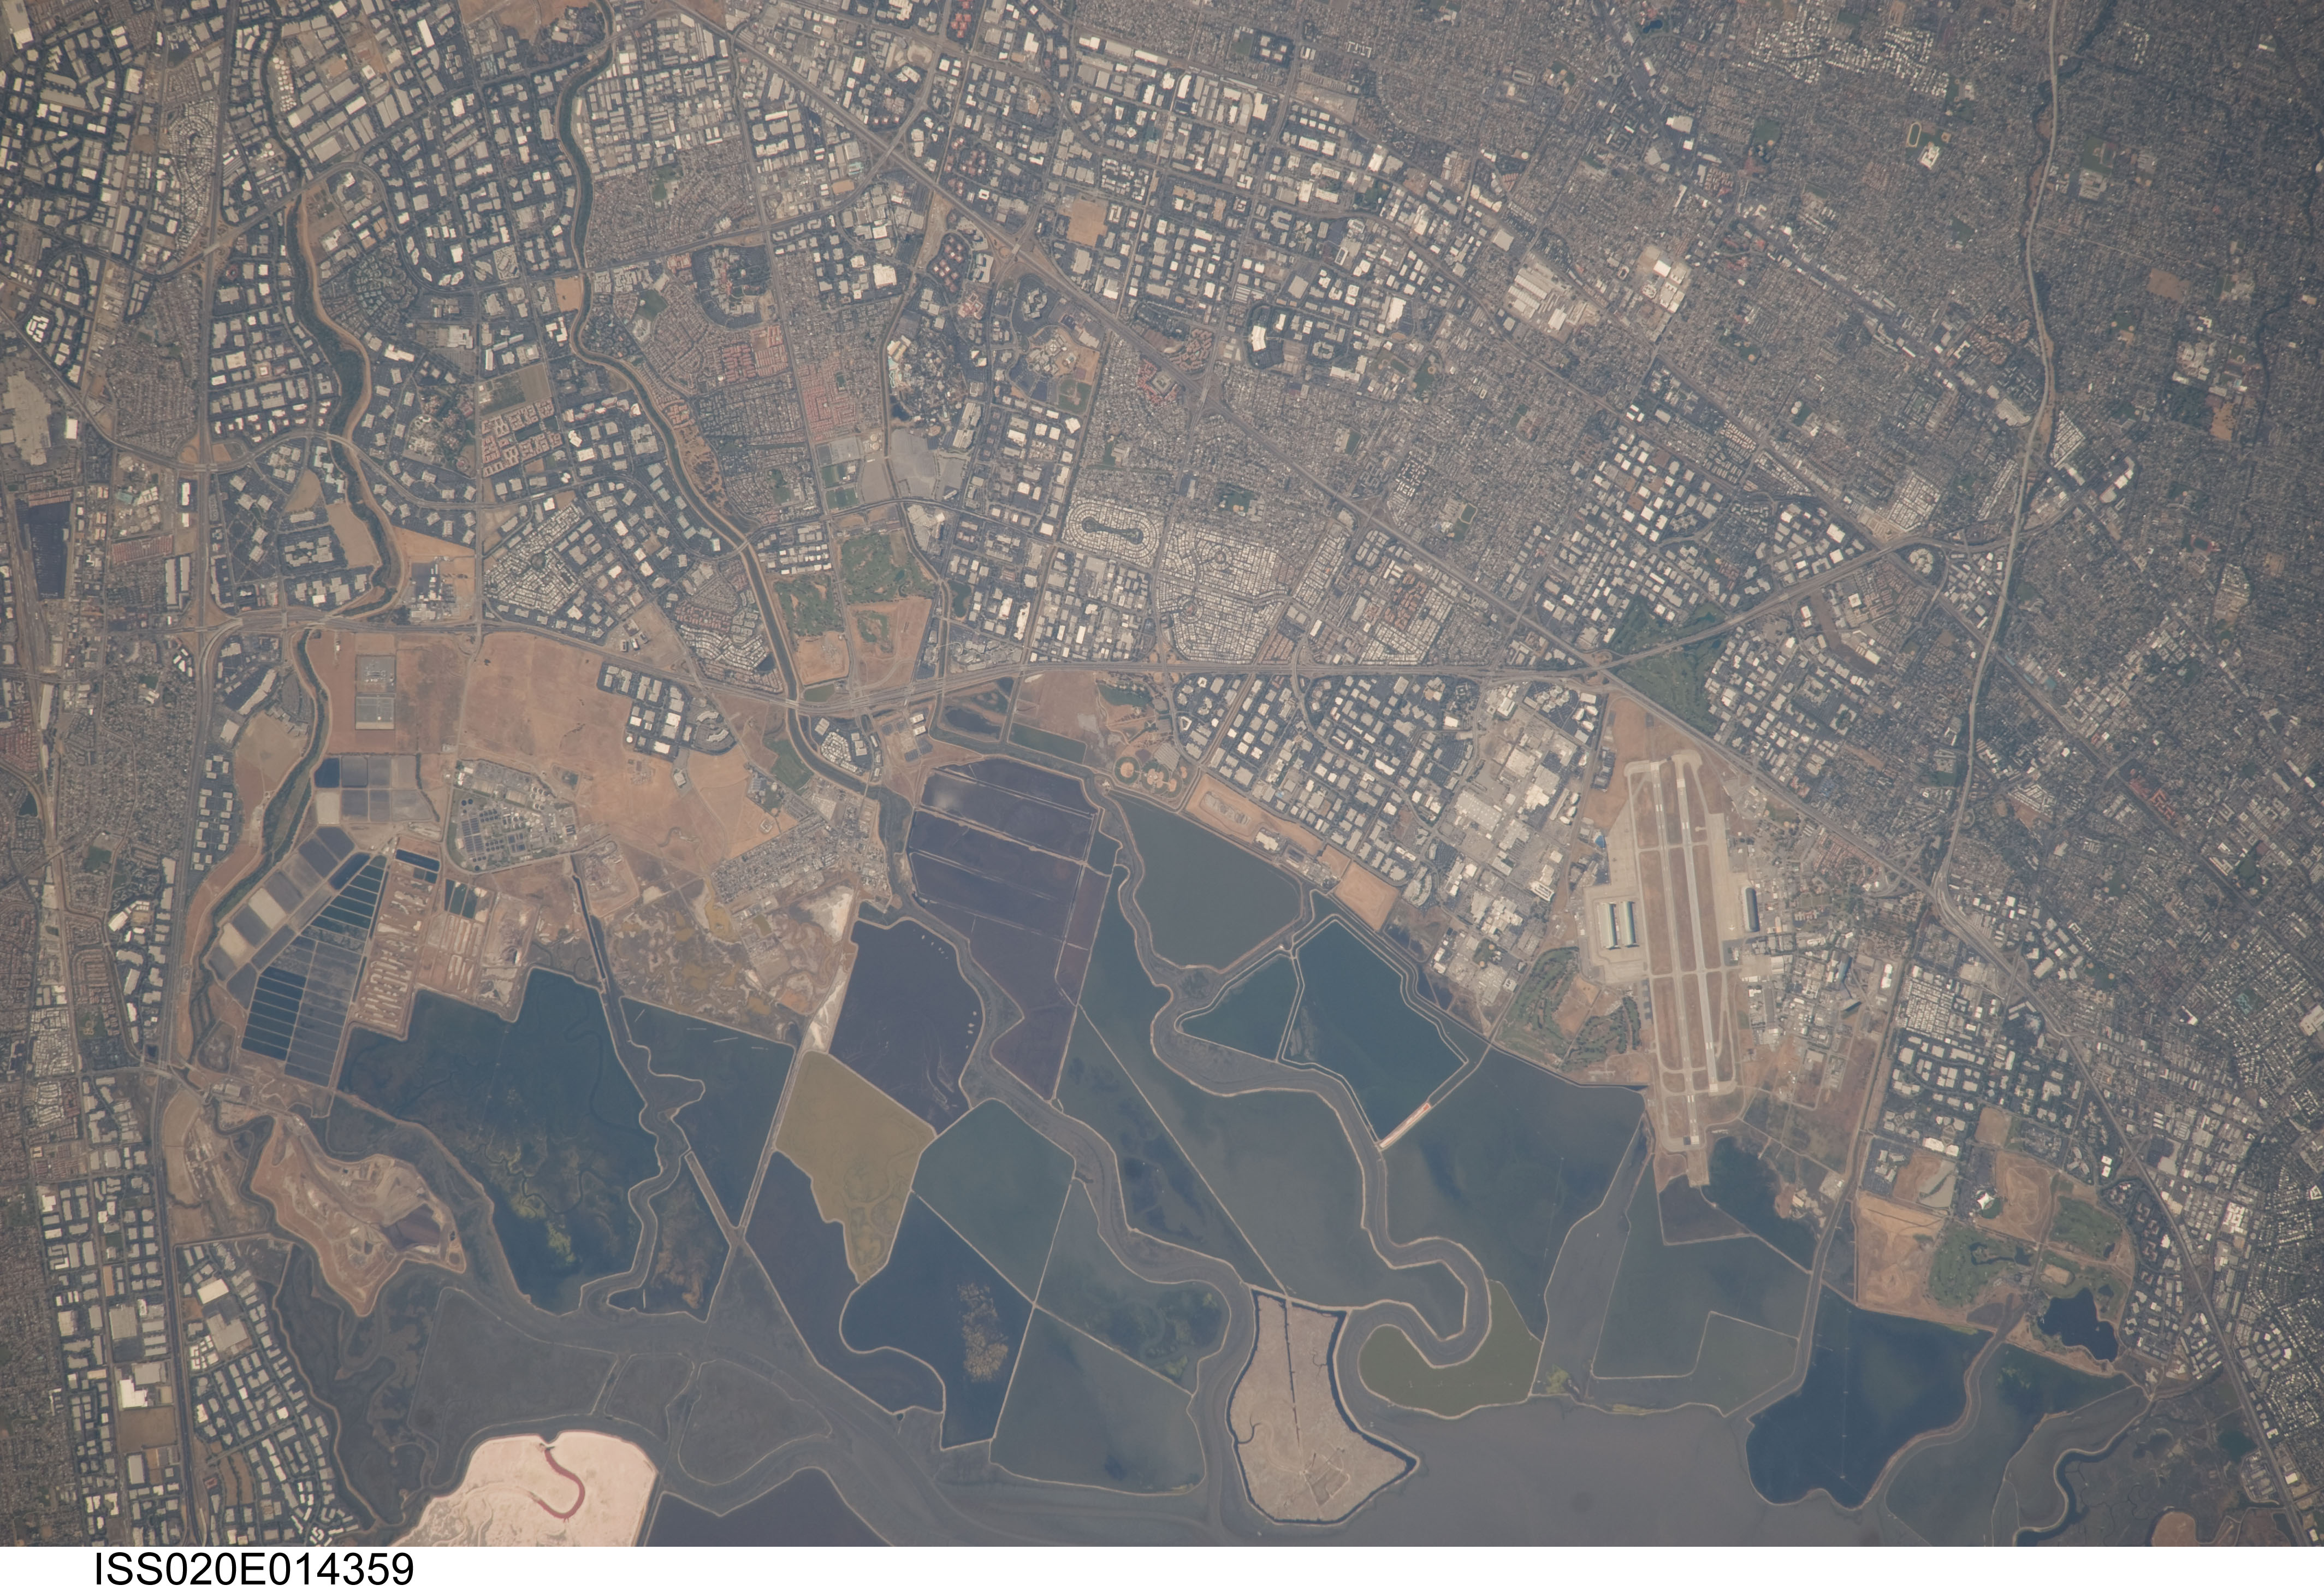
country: USA-CALIFORNIA
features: SUNNYVALE, MOFFETT FEDERAL AIRFIELD, PONDS
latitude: 37.4
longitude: -122.0
